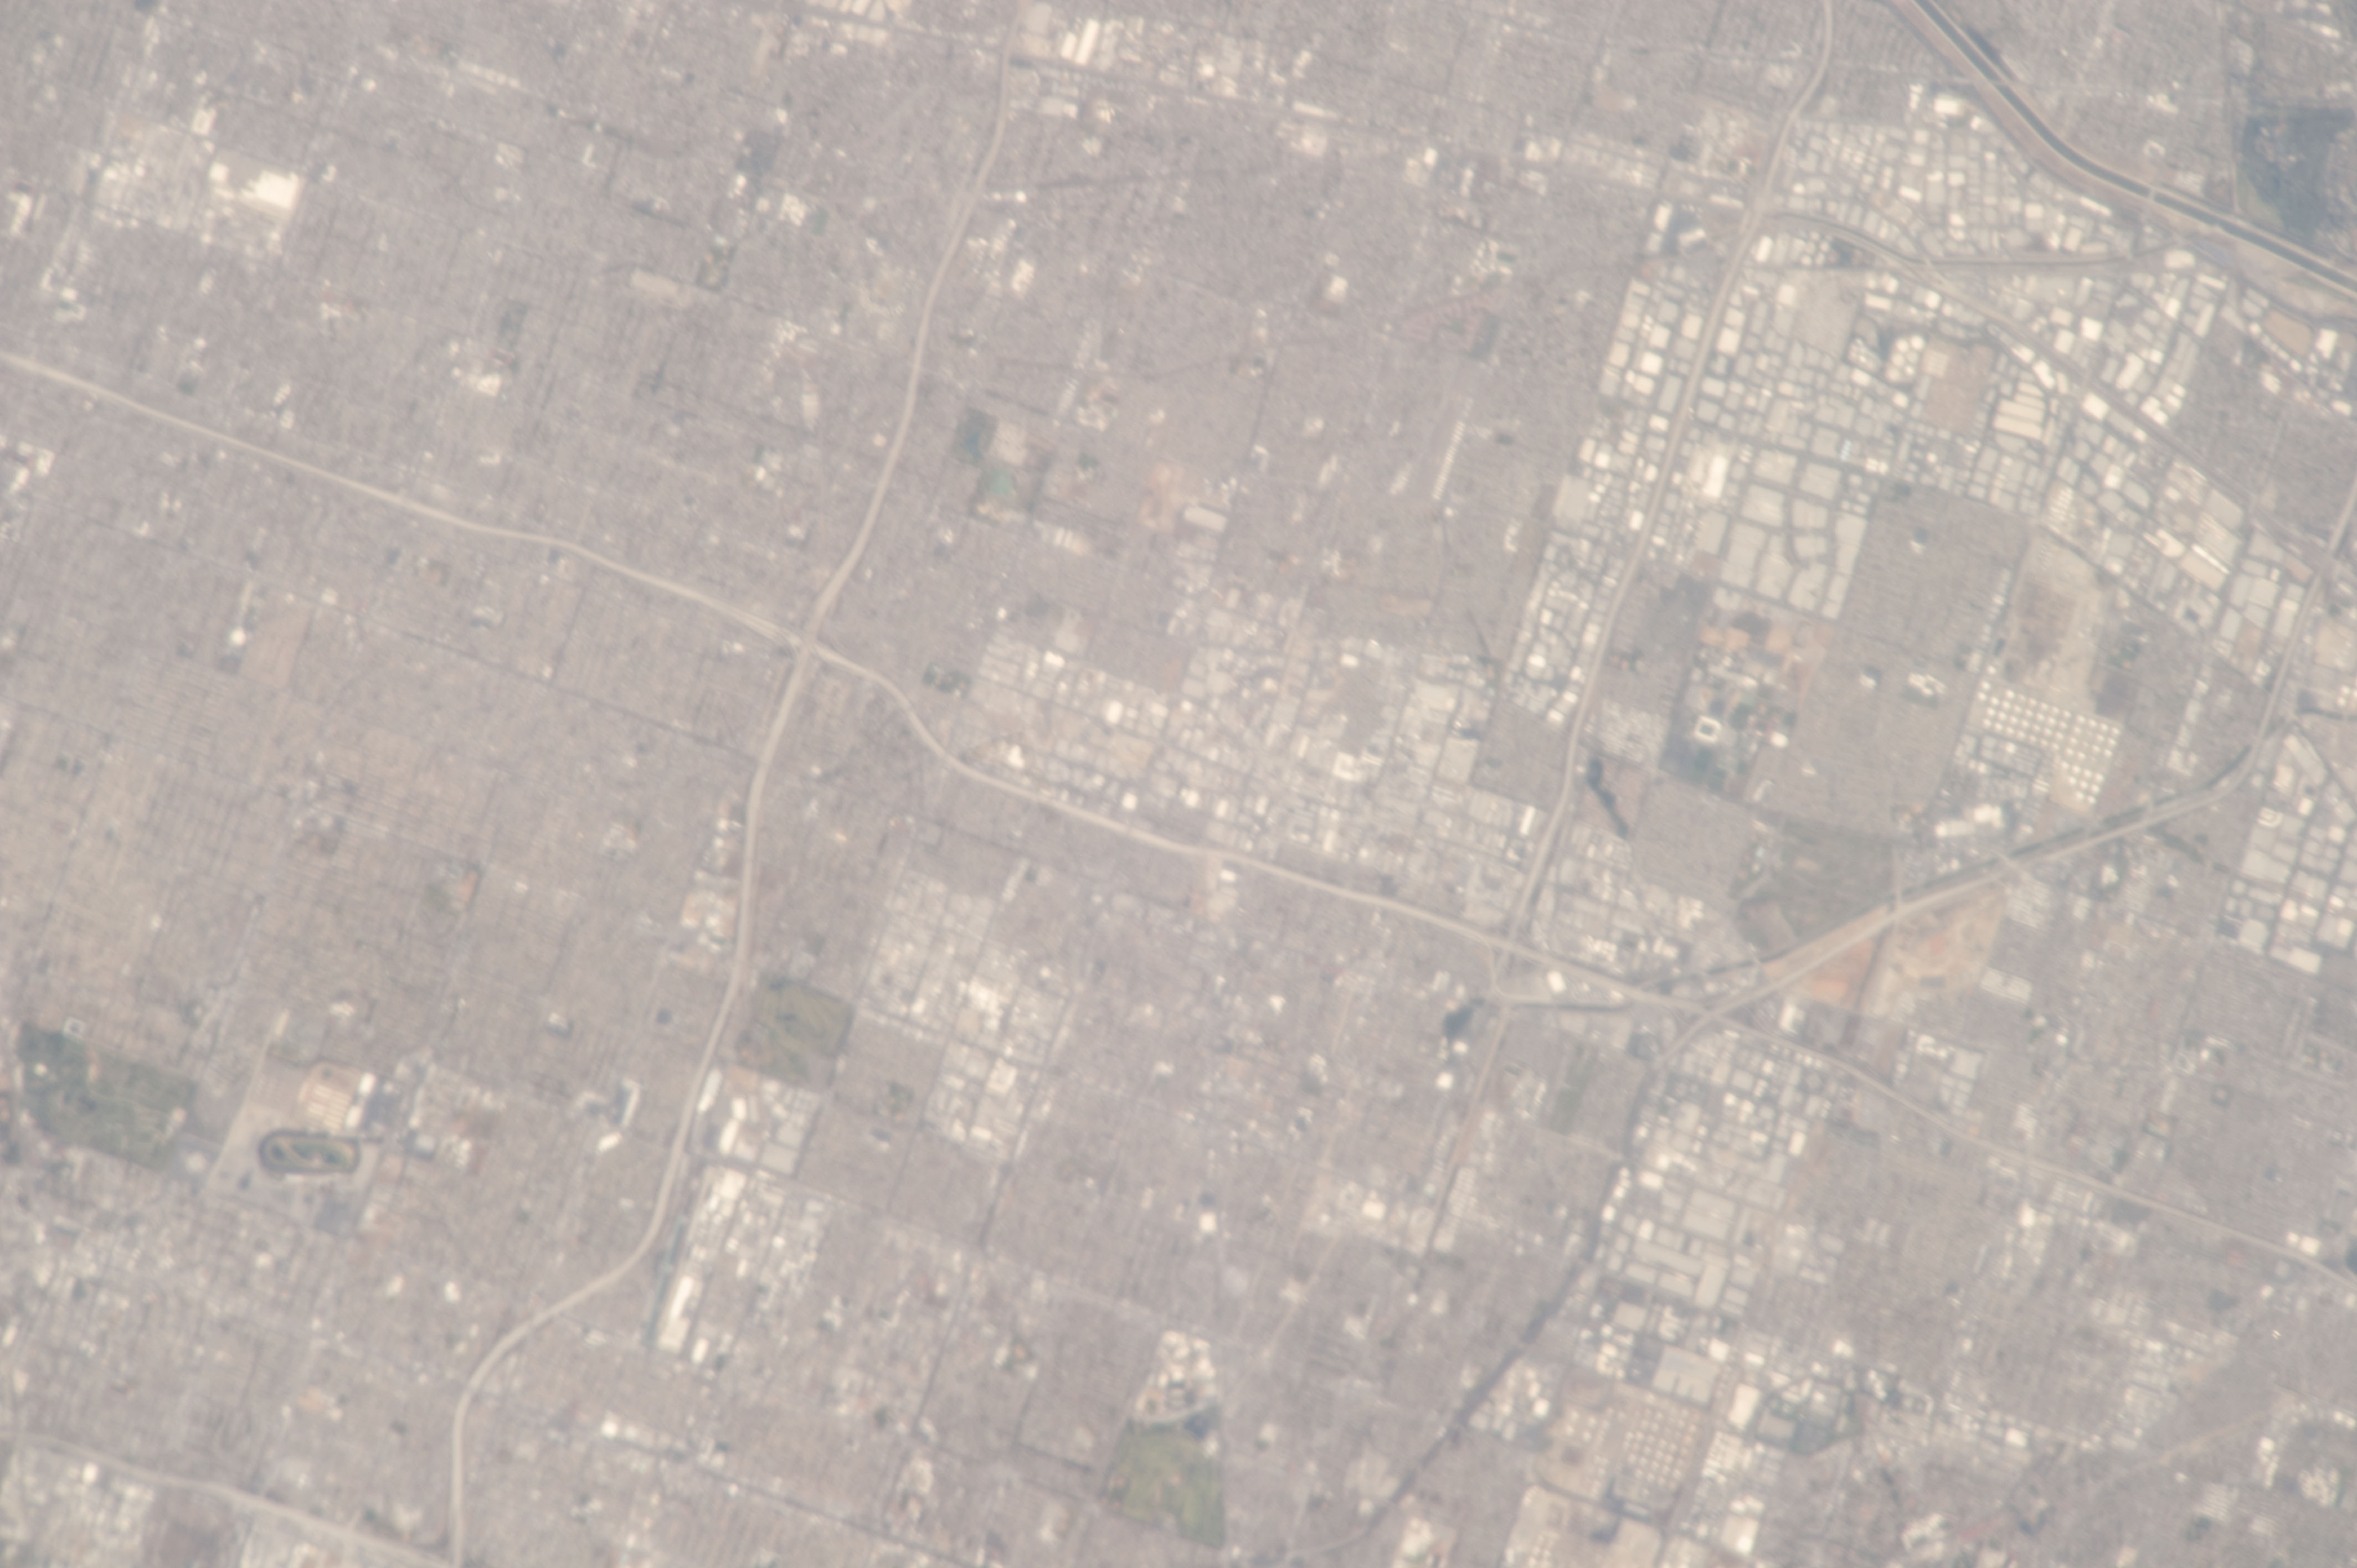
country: USA-CALIFORNIA
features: CY.
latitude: 33.9
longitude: -118.3
